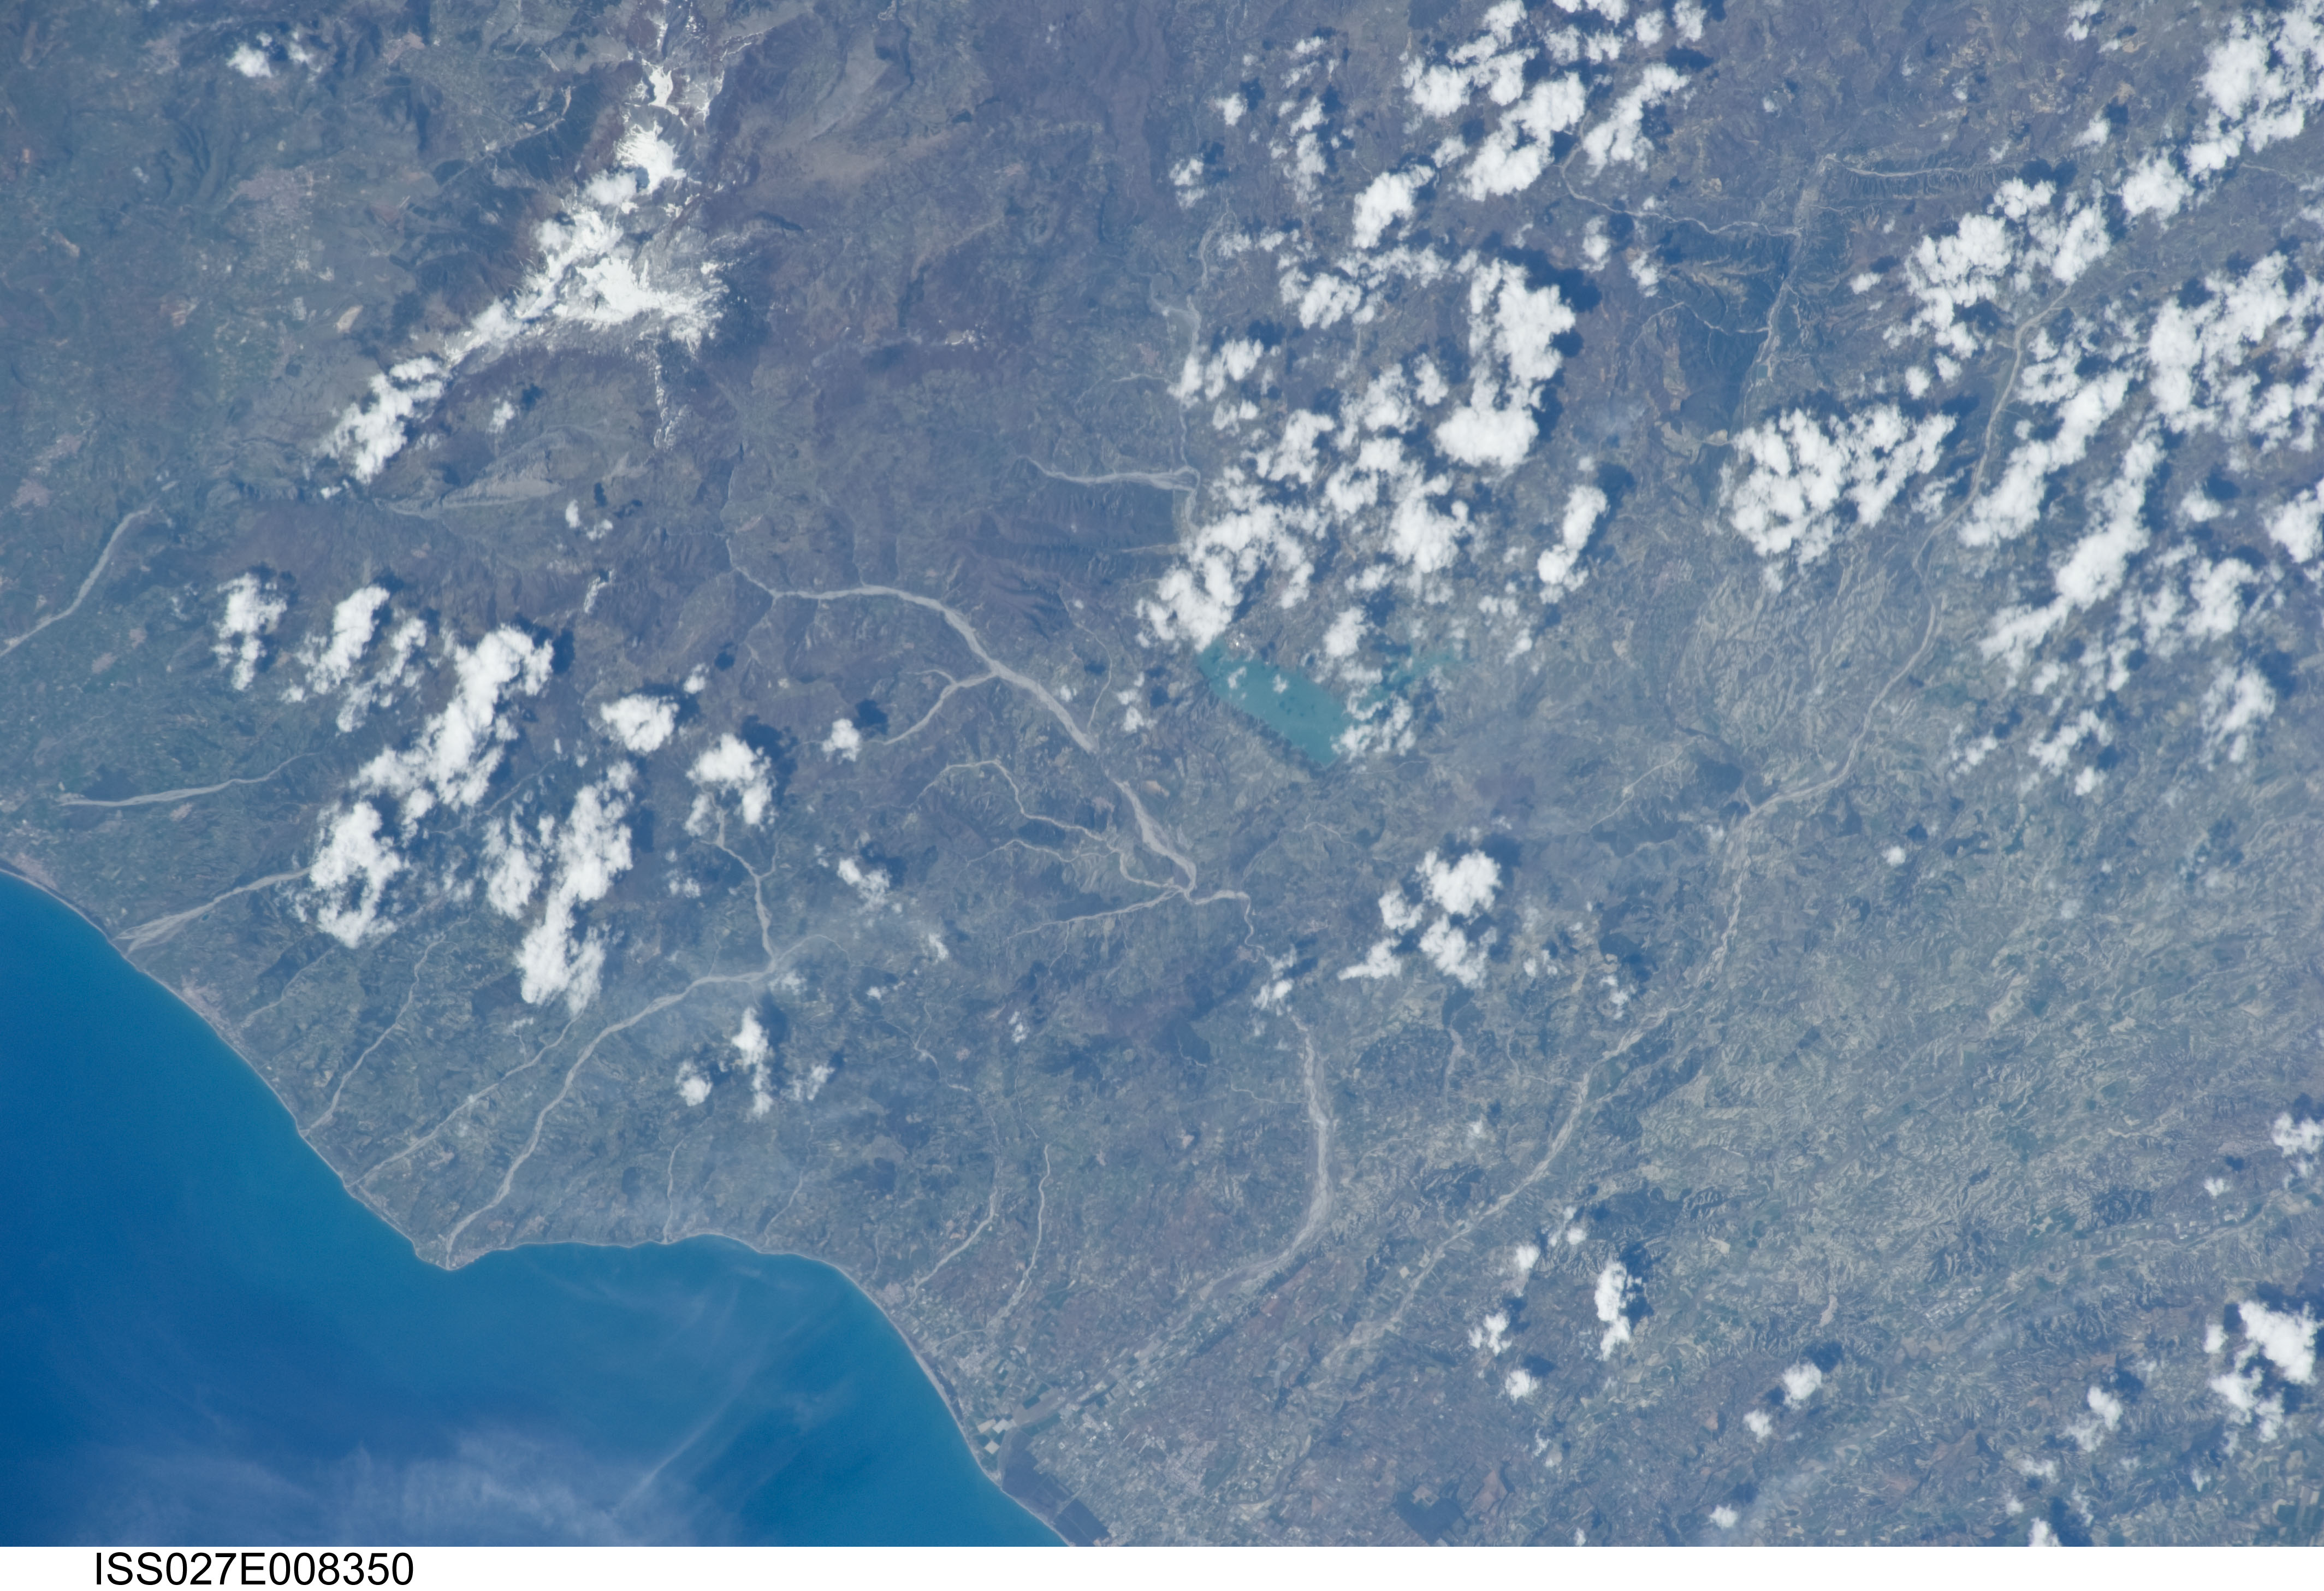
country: ITALY
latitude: 40.1
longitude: 16.4
